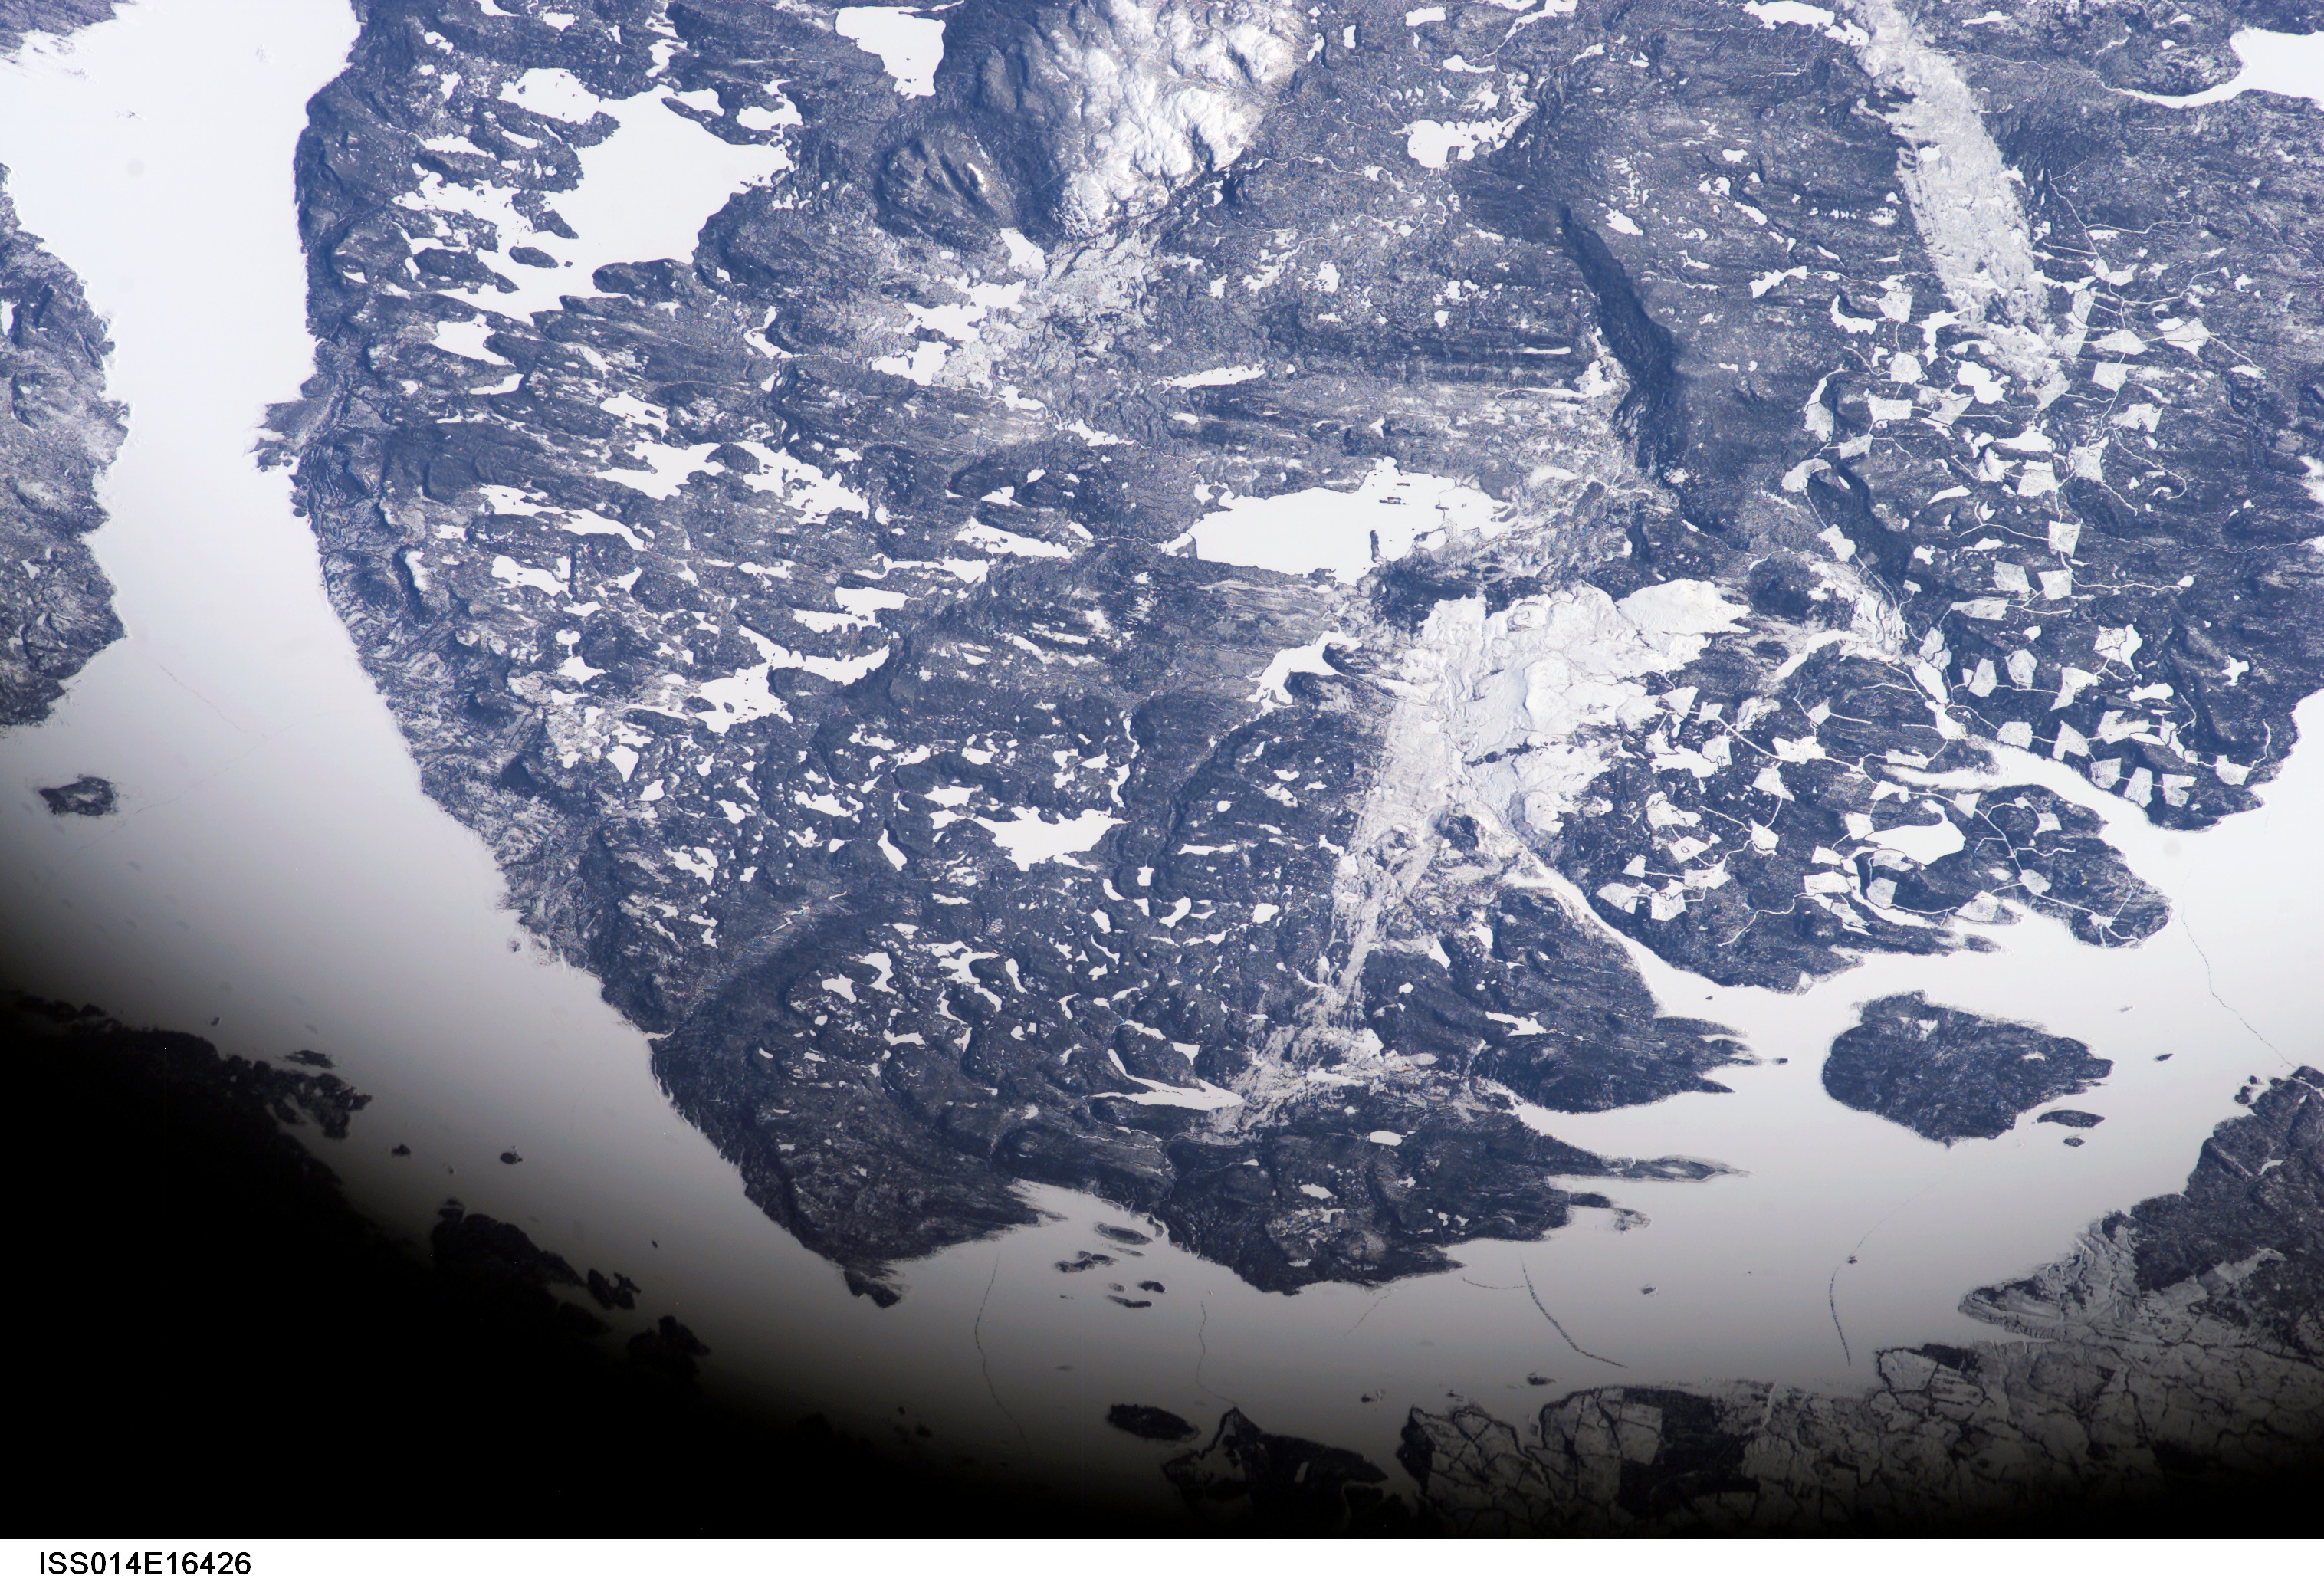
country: CANADA-Q
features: MANICOUAGAN RES., ICE, FOREST
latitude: 51.5
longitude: -69.0
